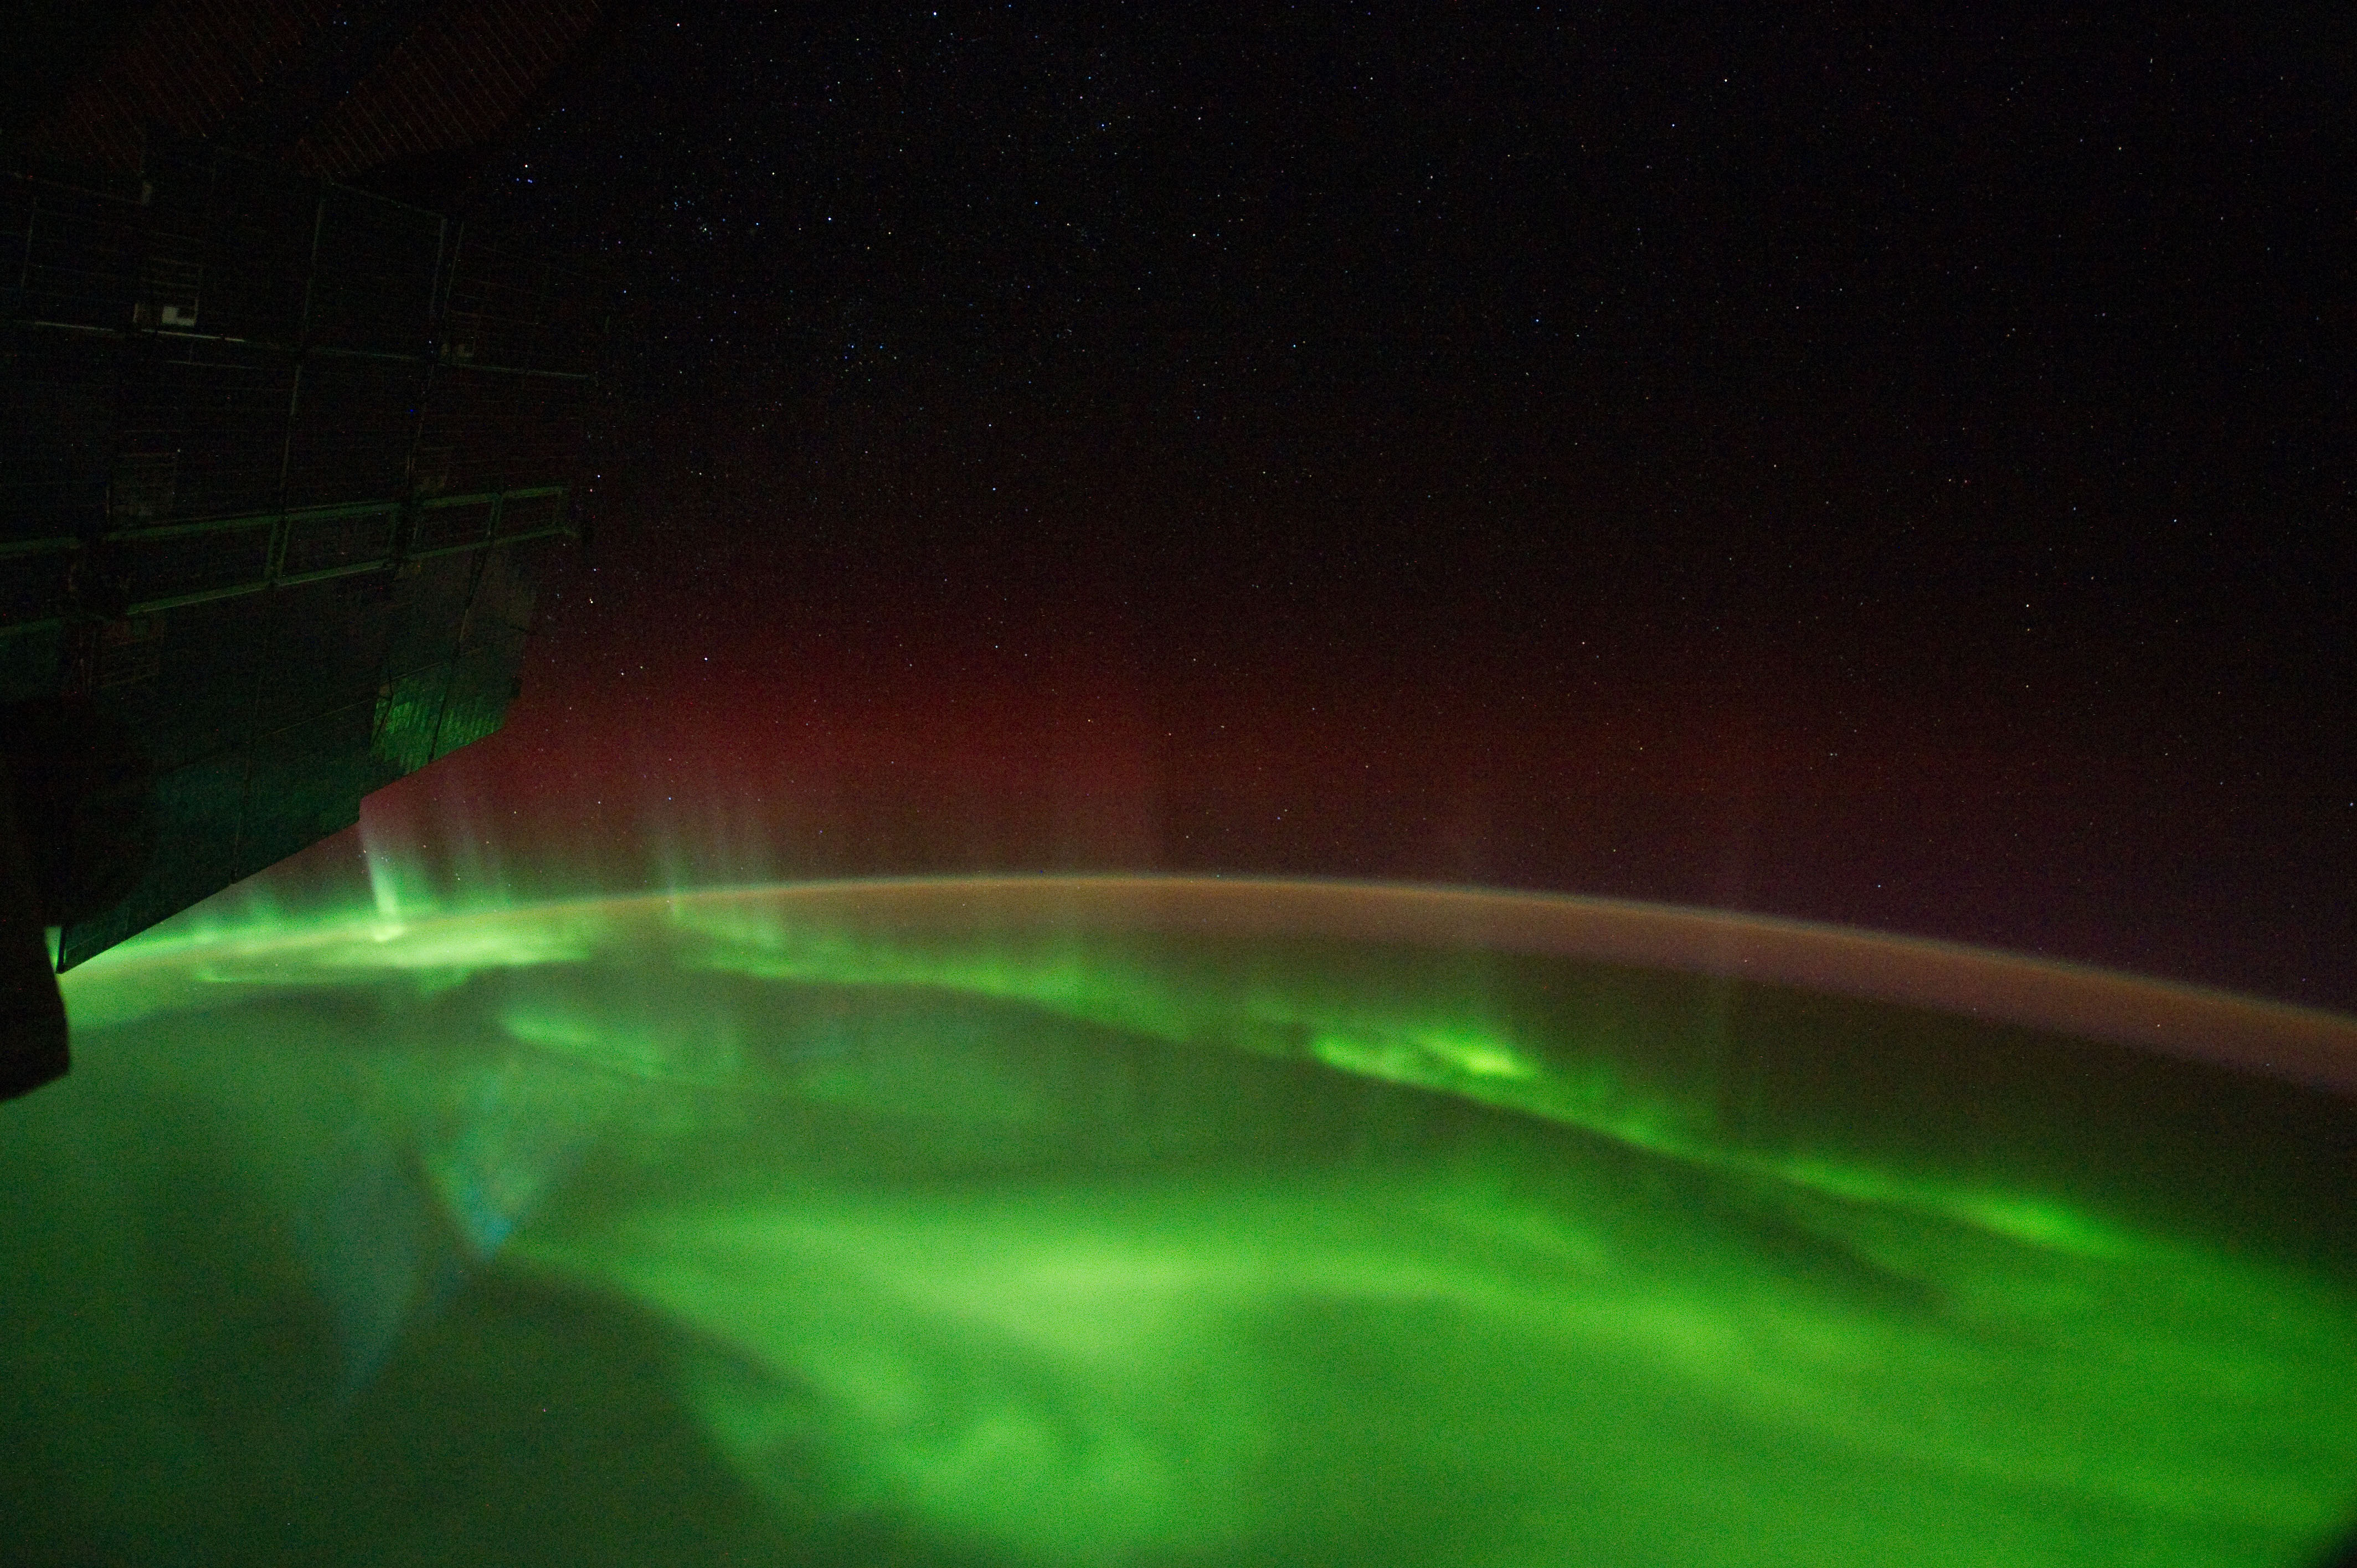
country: AURORA
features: AURORA AUSTRALIS, AIRGLOW, S. E. INDIAN OCEAN
